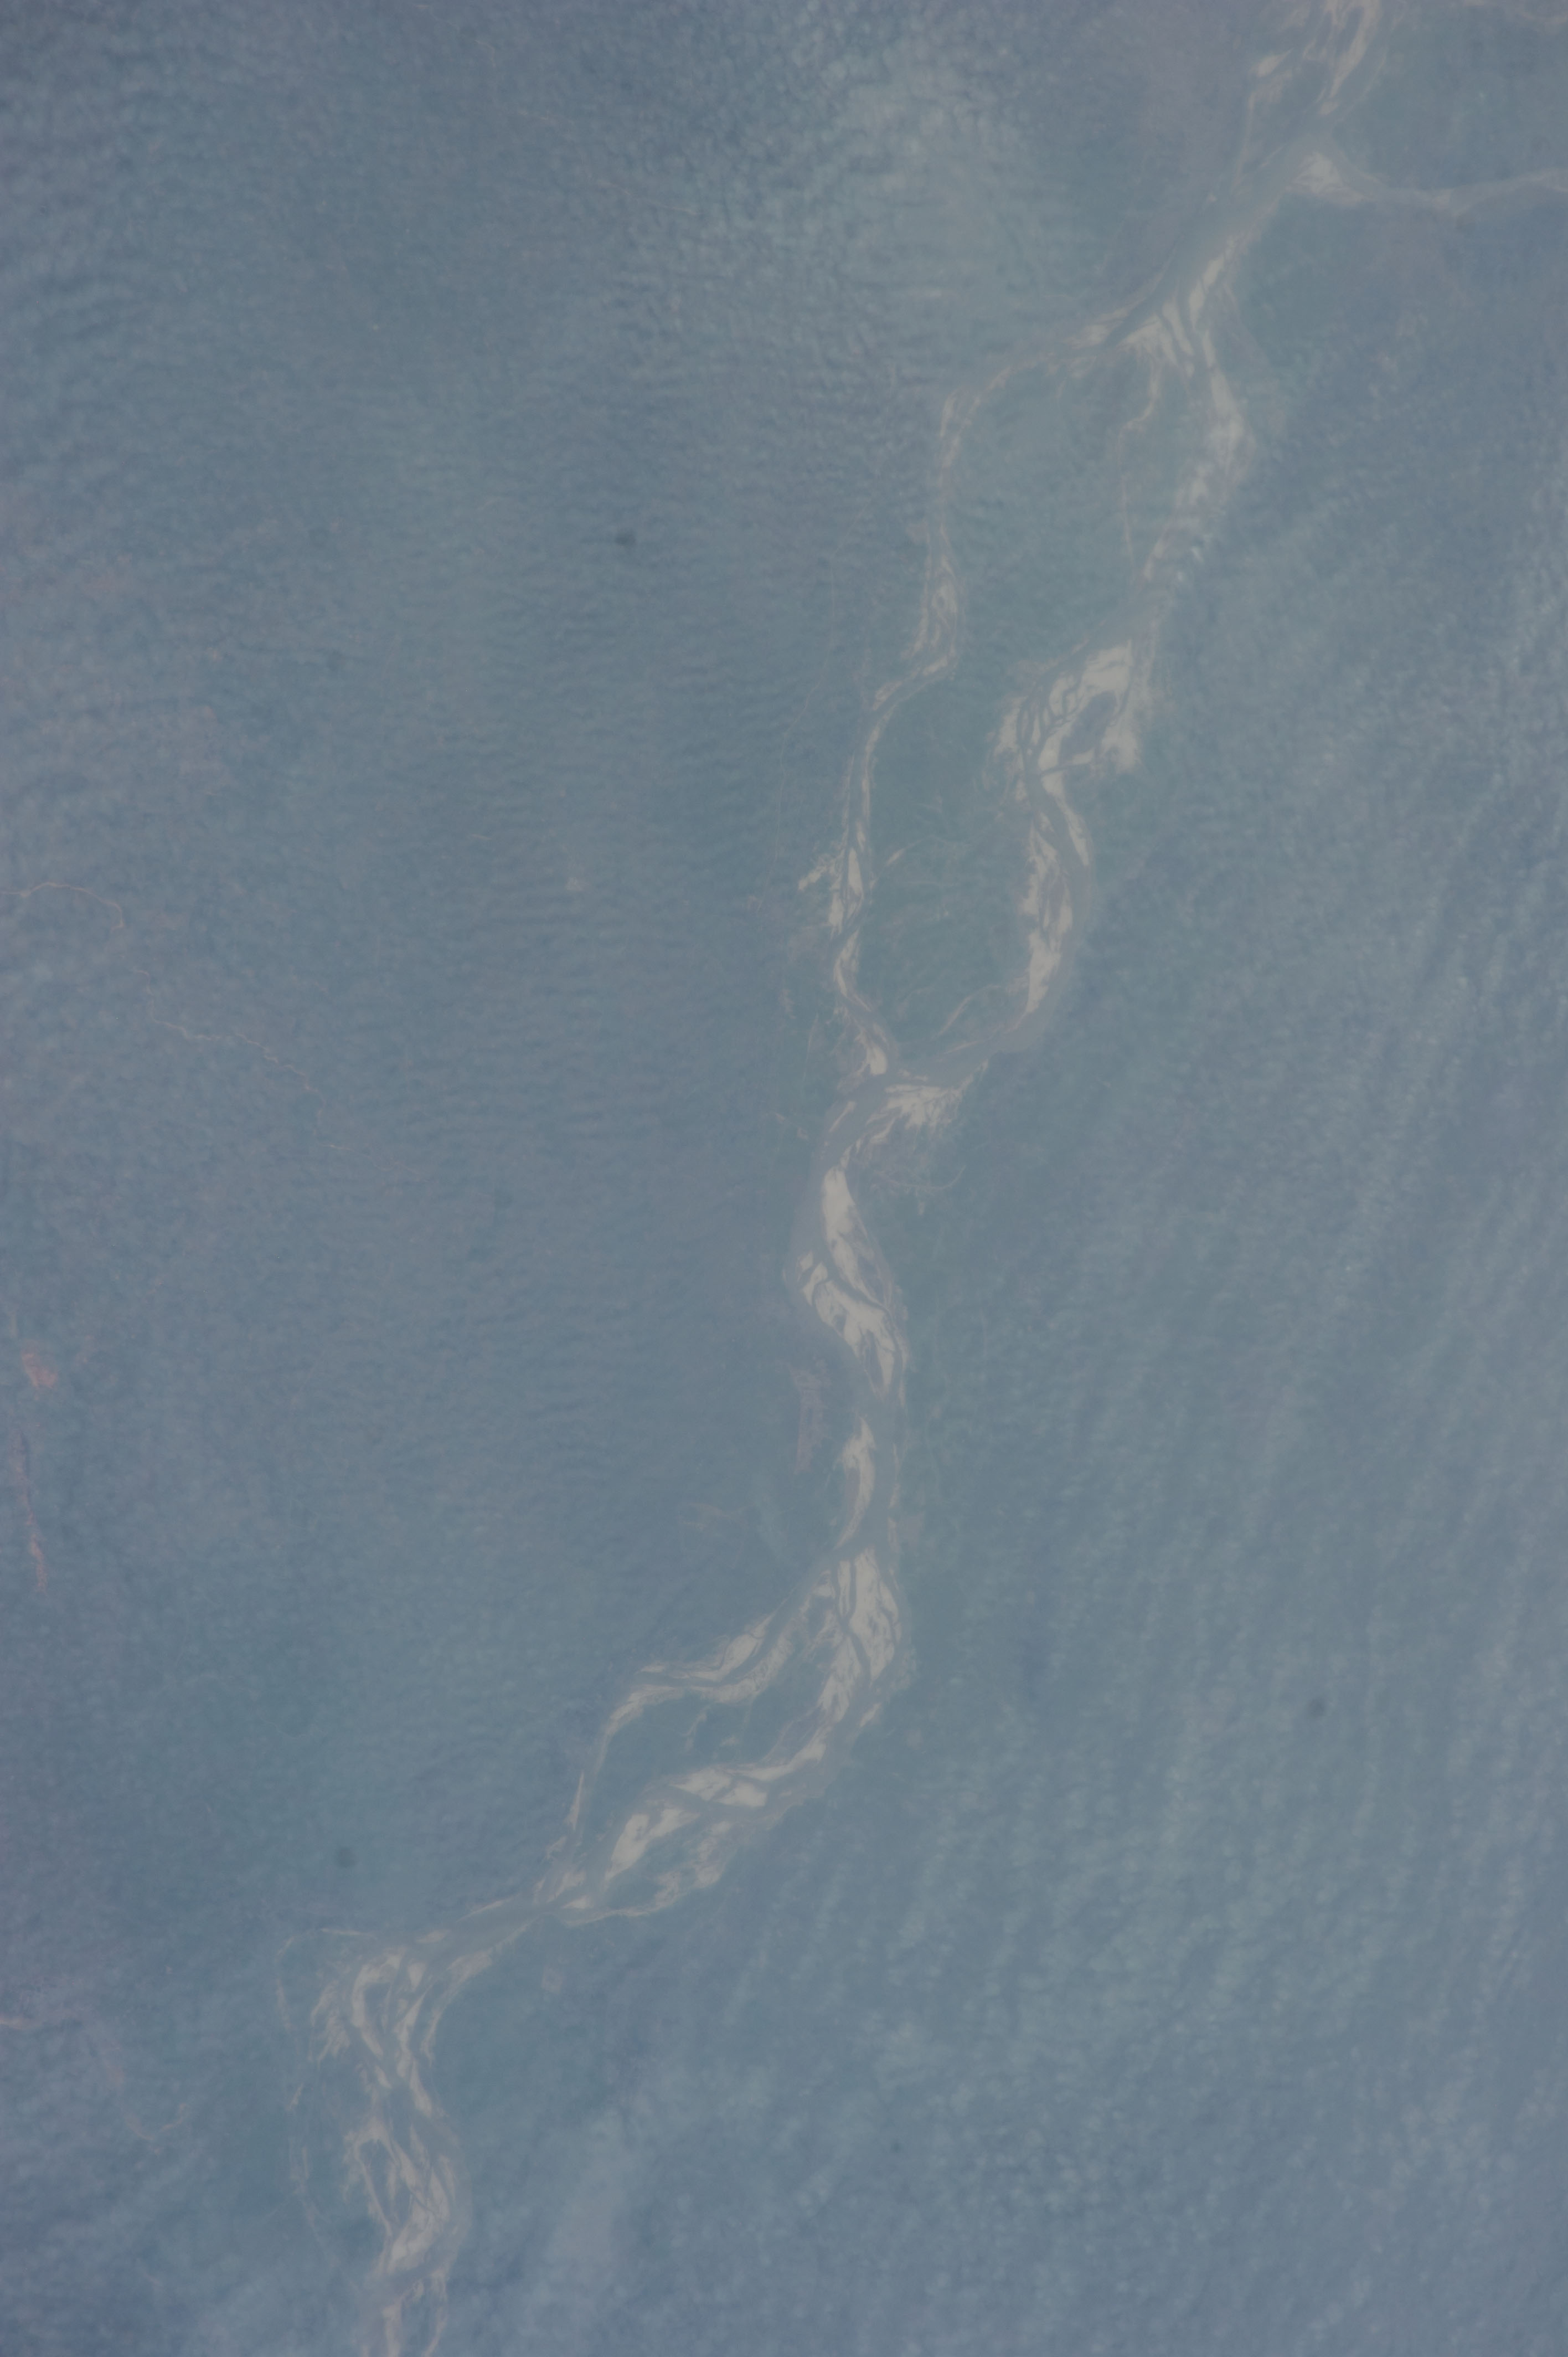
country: INDIA
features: GANGES RIVER, SAND BARS, AREA EAST OF PATNA, HAZE
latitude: 25.5
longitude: 85.7
